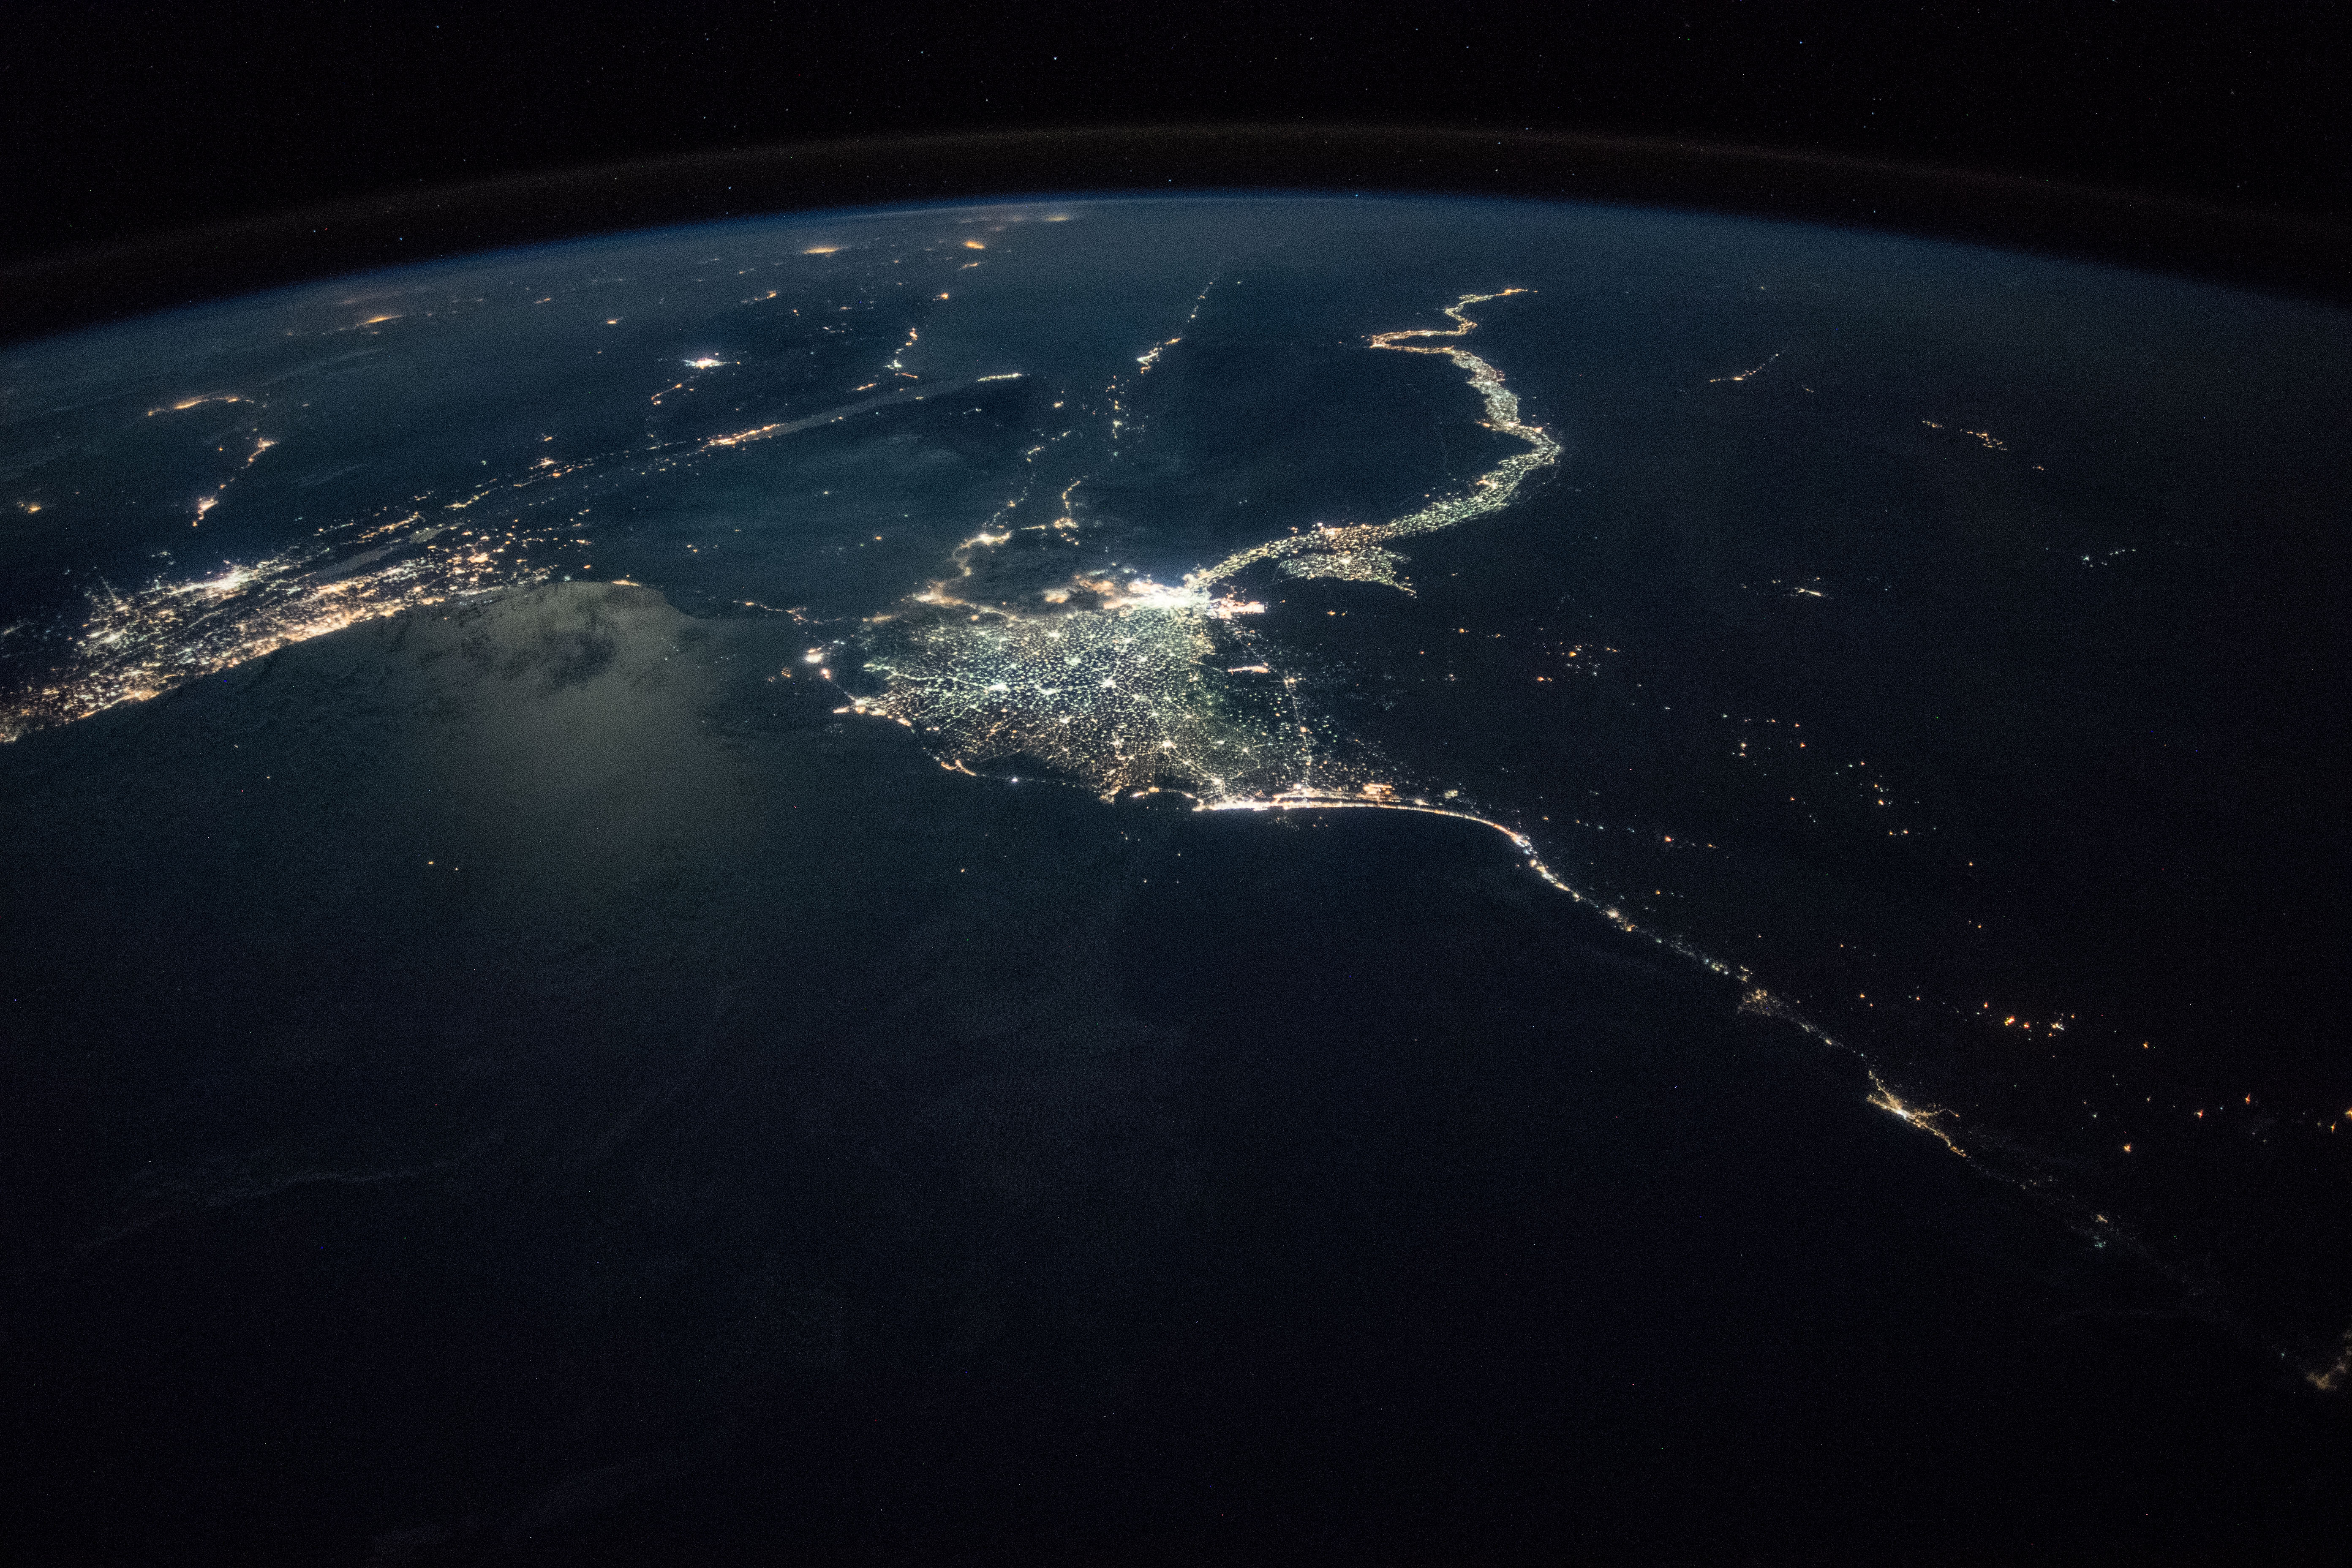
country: EGYPT
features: WESTERN DESERT, CAIRO CITY, GULF OF SUEZ, GULF OF AQABA, GAZA, JESURALEM, NILE DELTA, NILE RIVER, PORT SAID, NIGHT, EARTH LIMB
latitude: 31.3
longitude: 30.1
